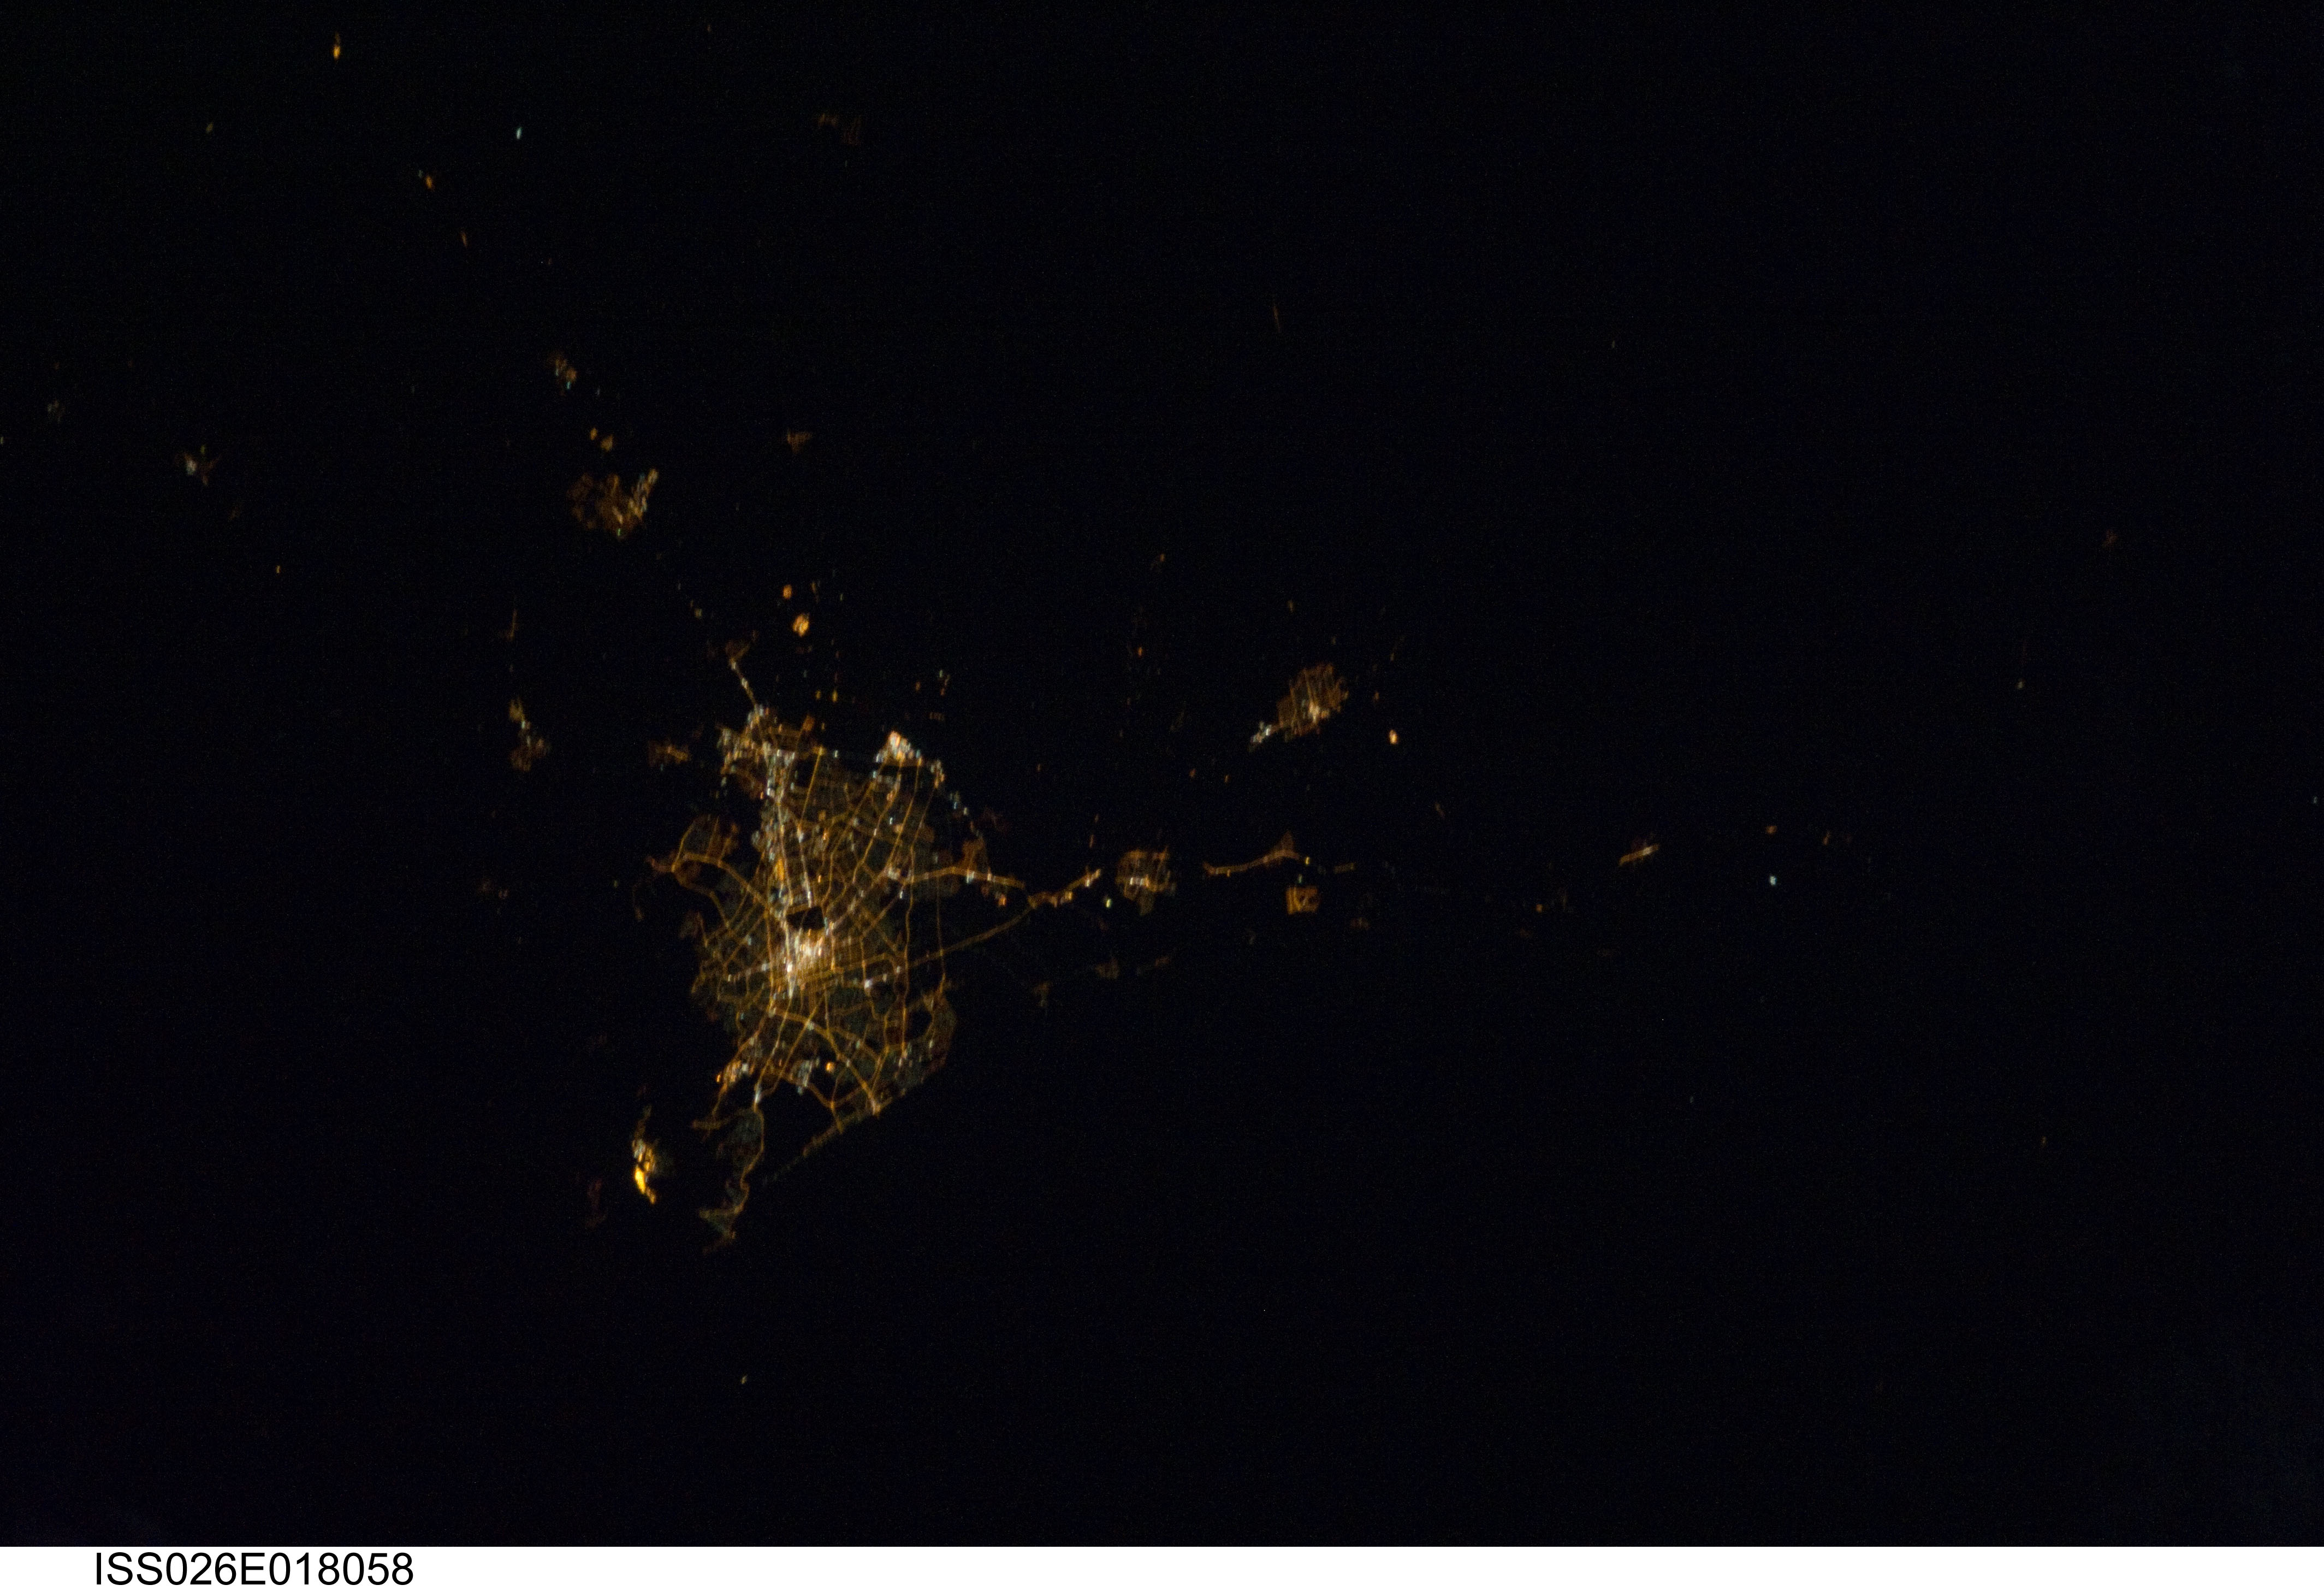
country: NEW ZEALAND-SI
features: CHRISTCHURCH AREA AT NIGHT
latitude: -43.3
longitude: 172.7
